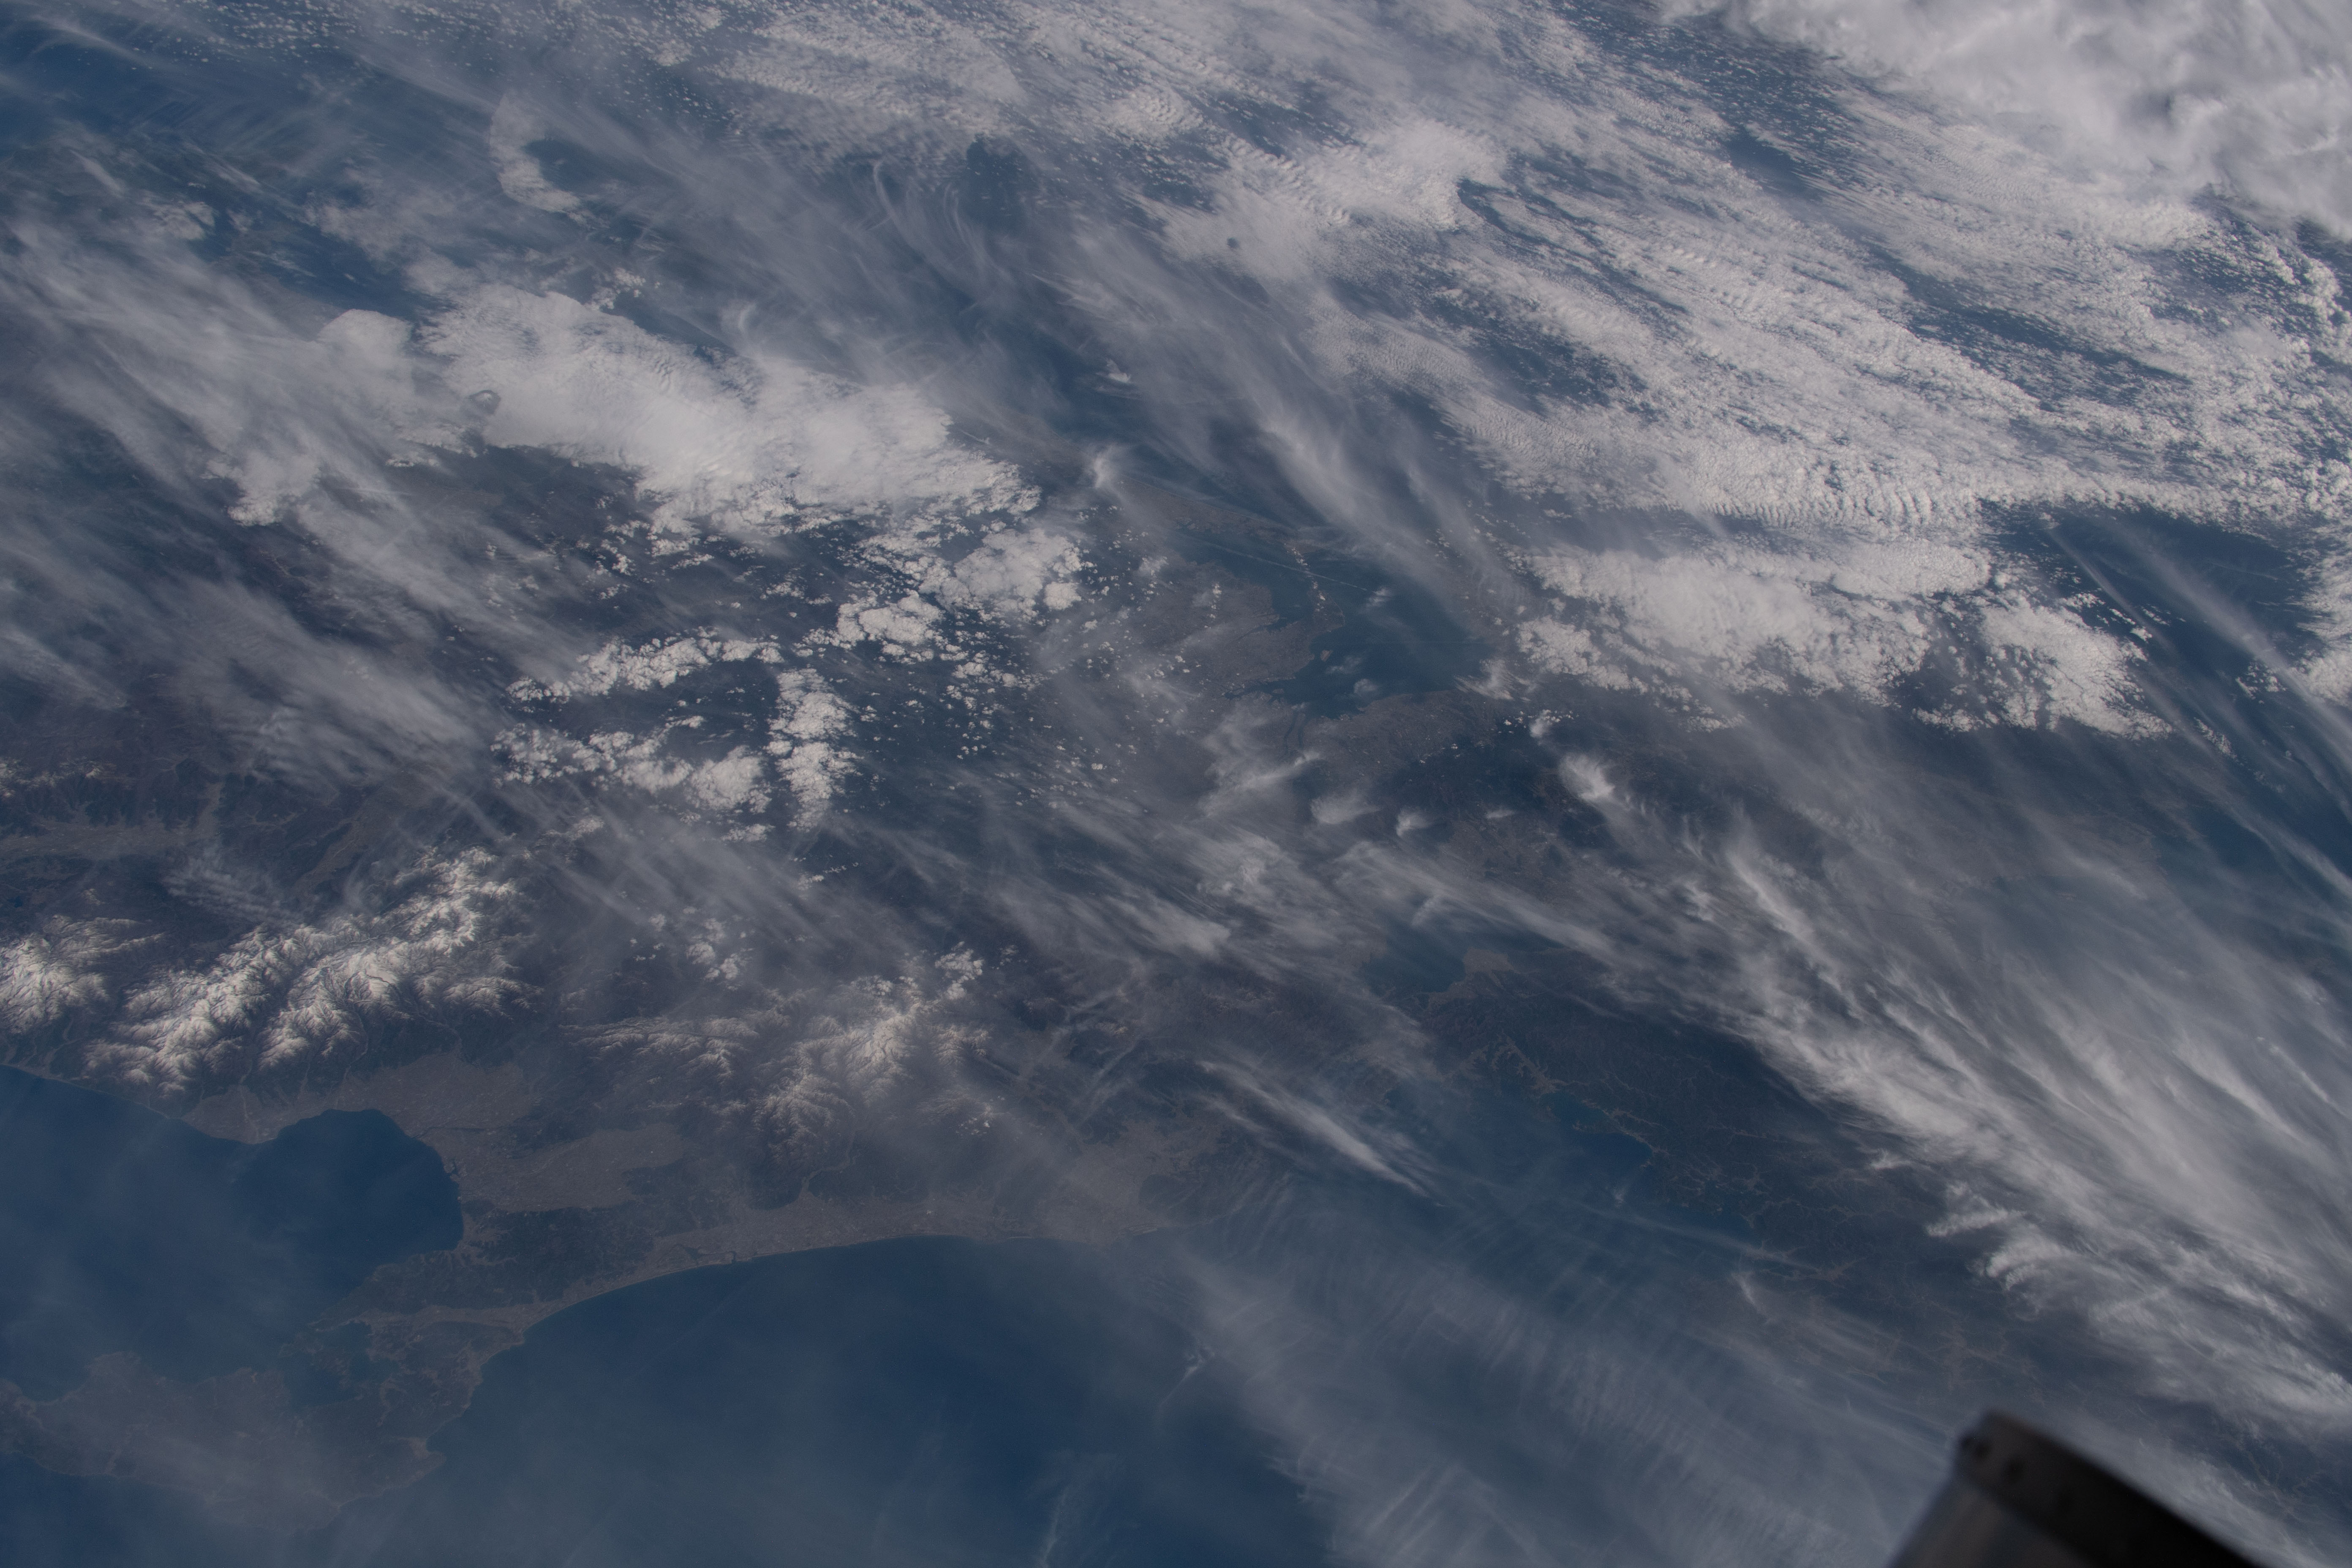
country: JAPAN
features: SADO ISLAND, SENDAI, TOYAMA BAY
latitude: 37.0
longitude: 138.0
